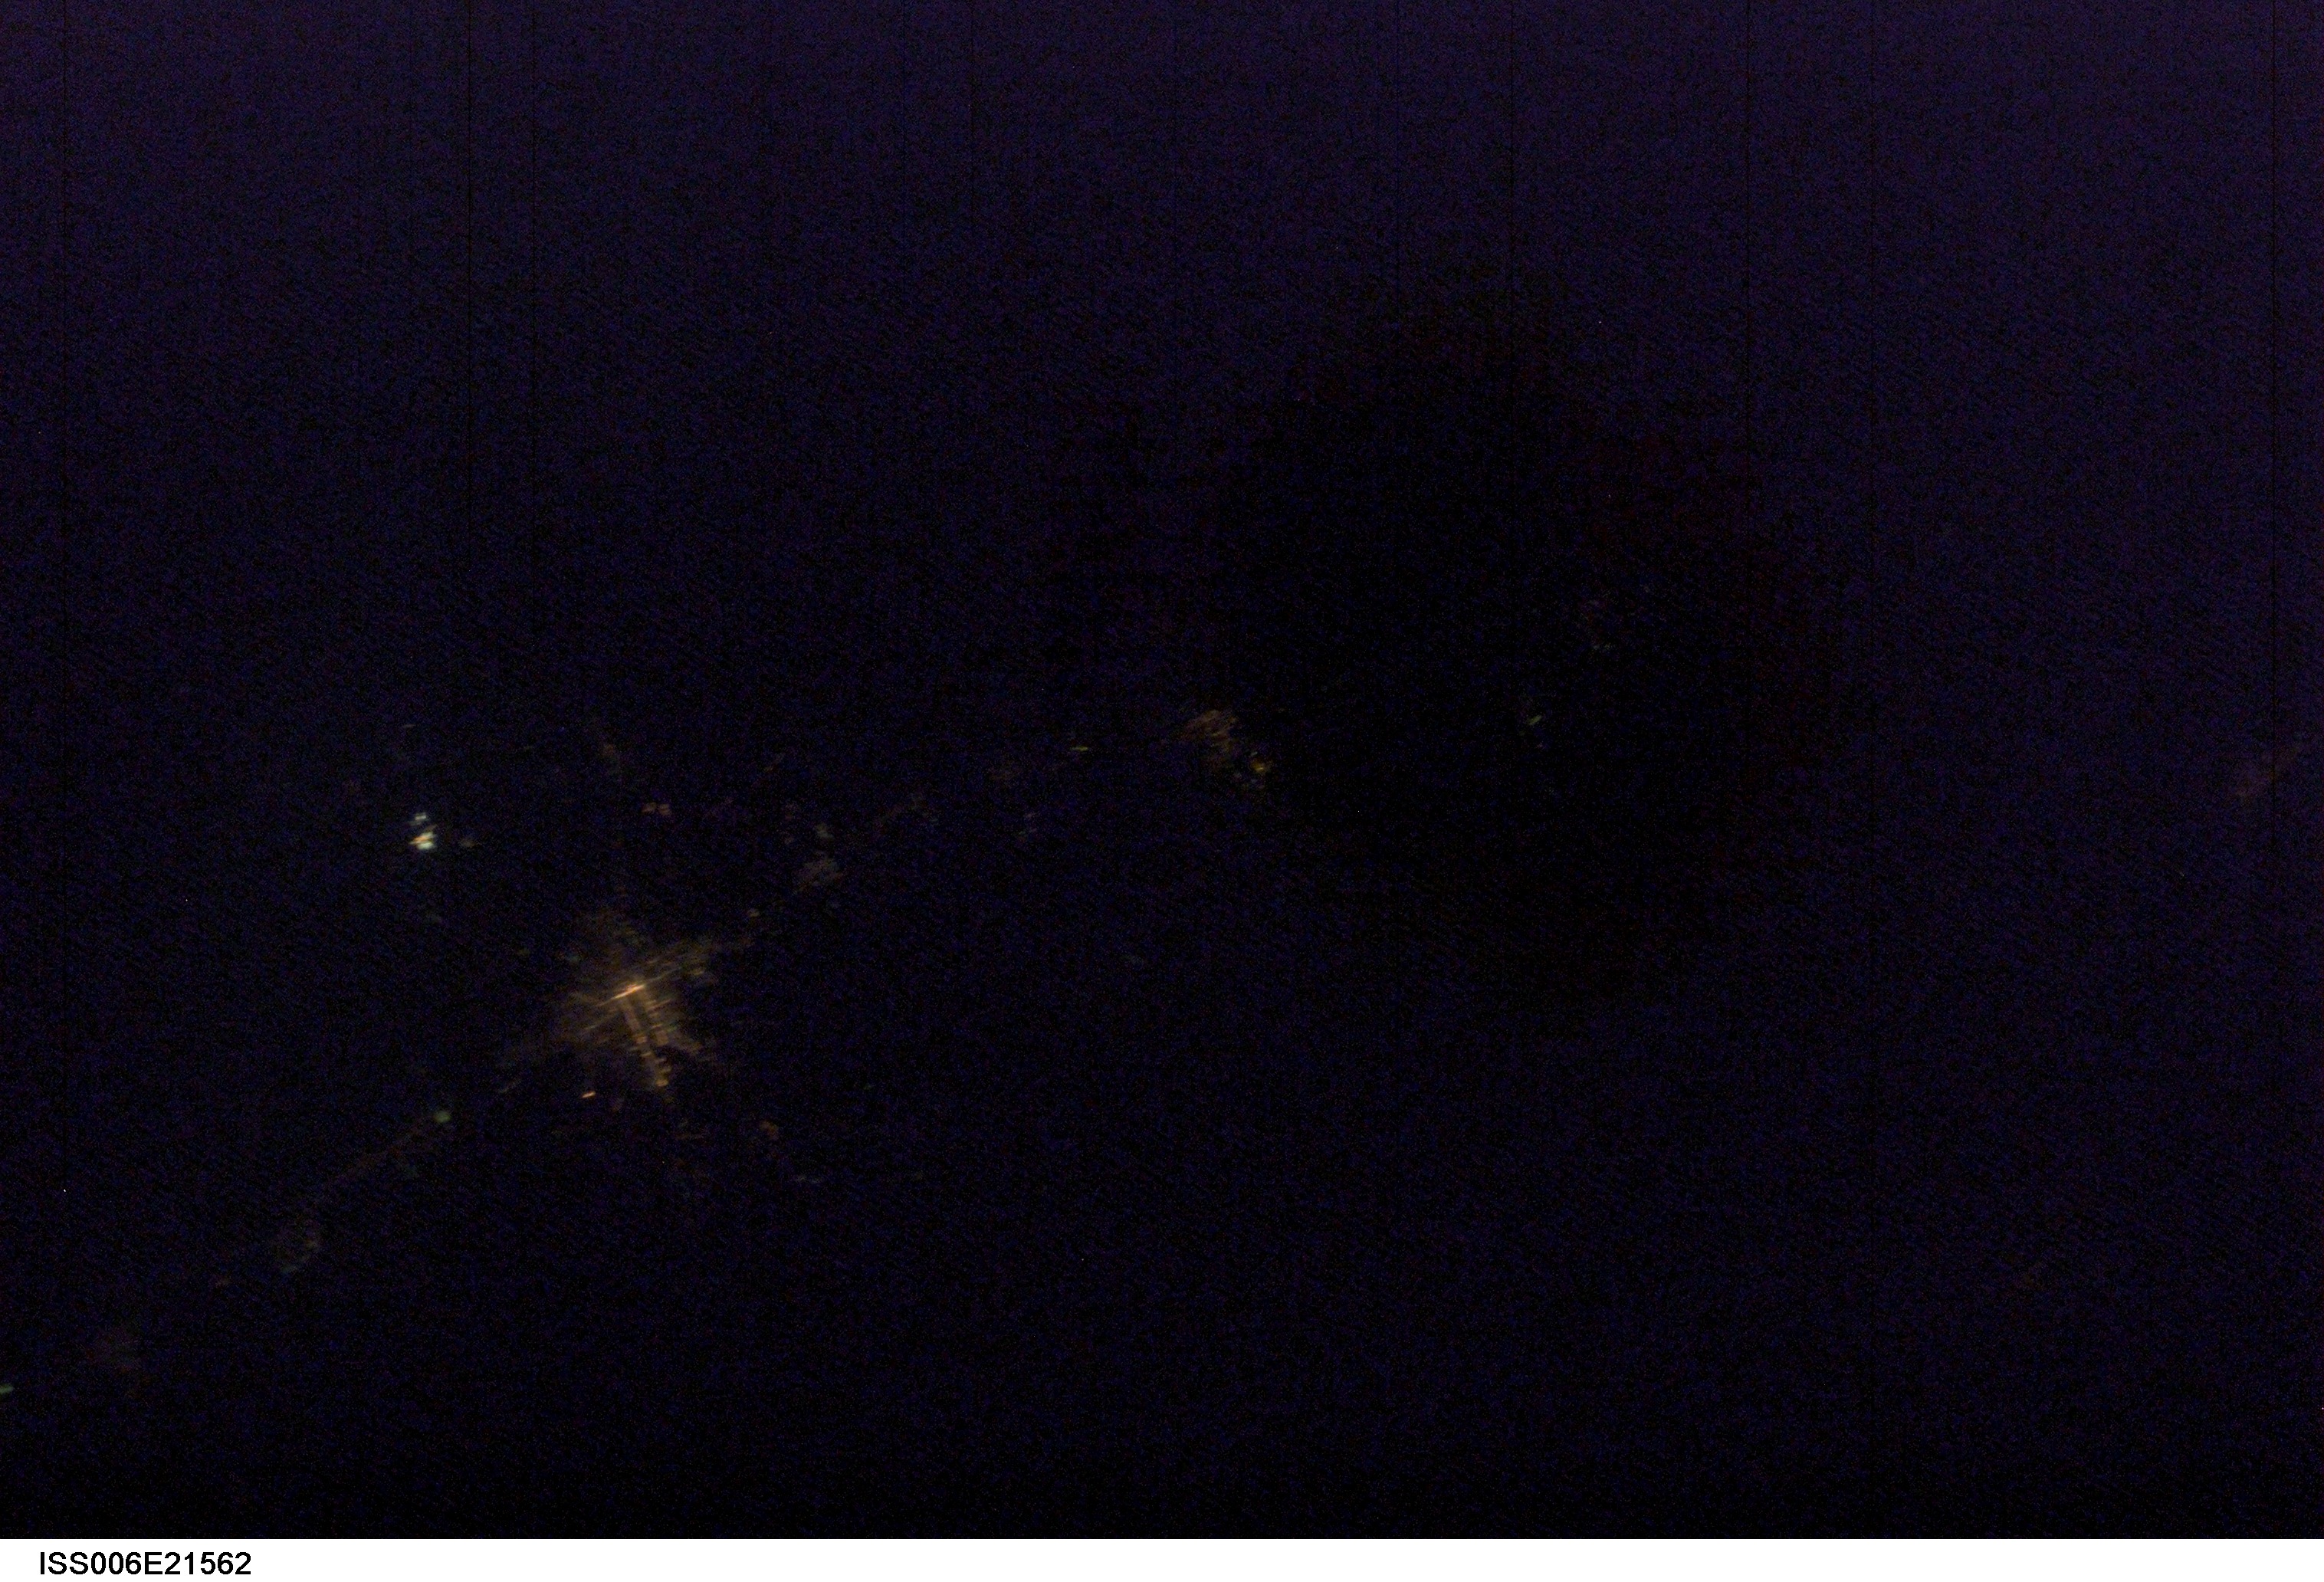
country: KAZAKHSTAN
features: DARK EARTHOBS
